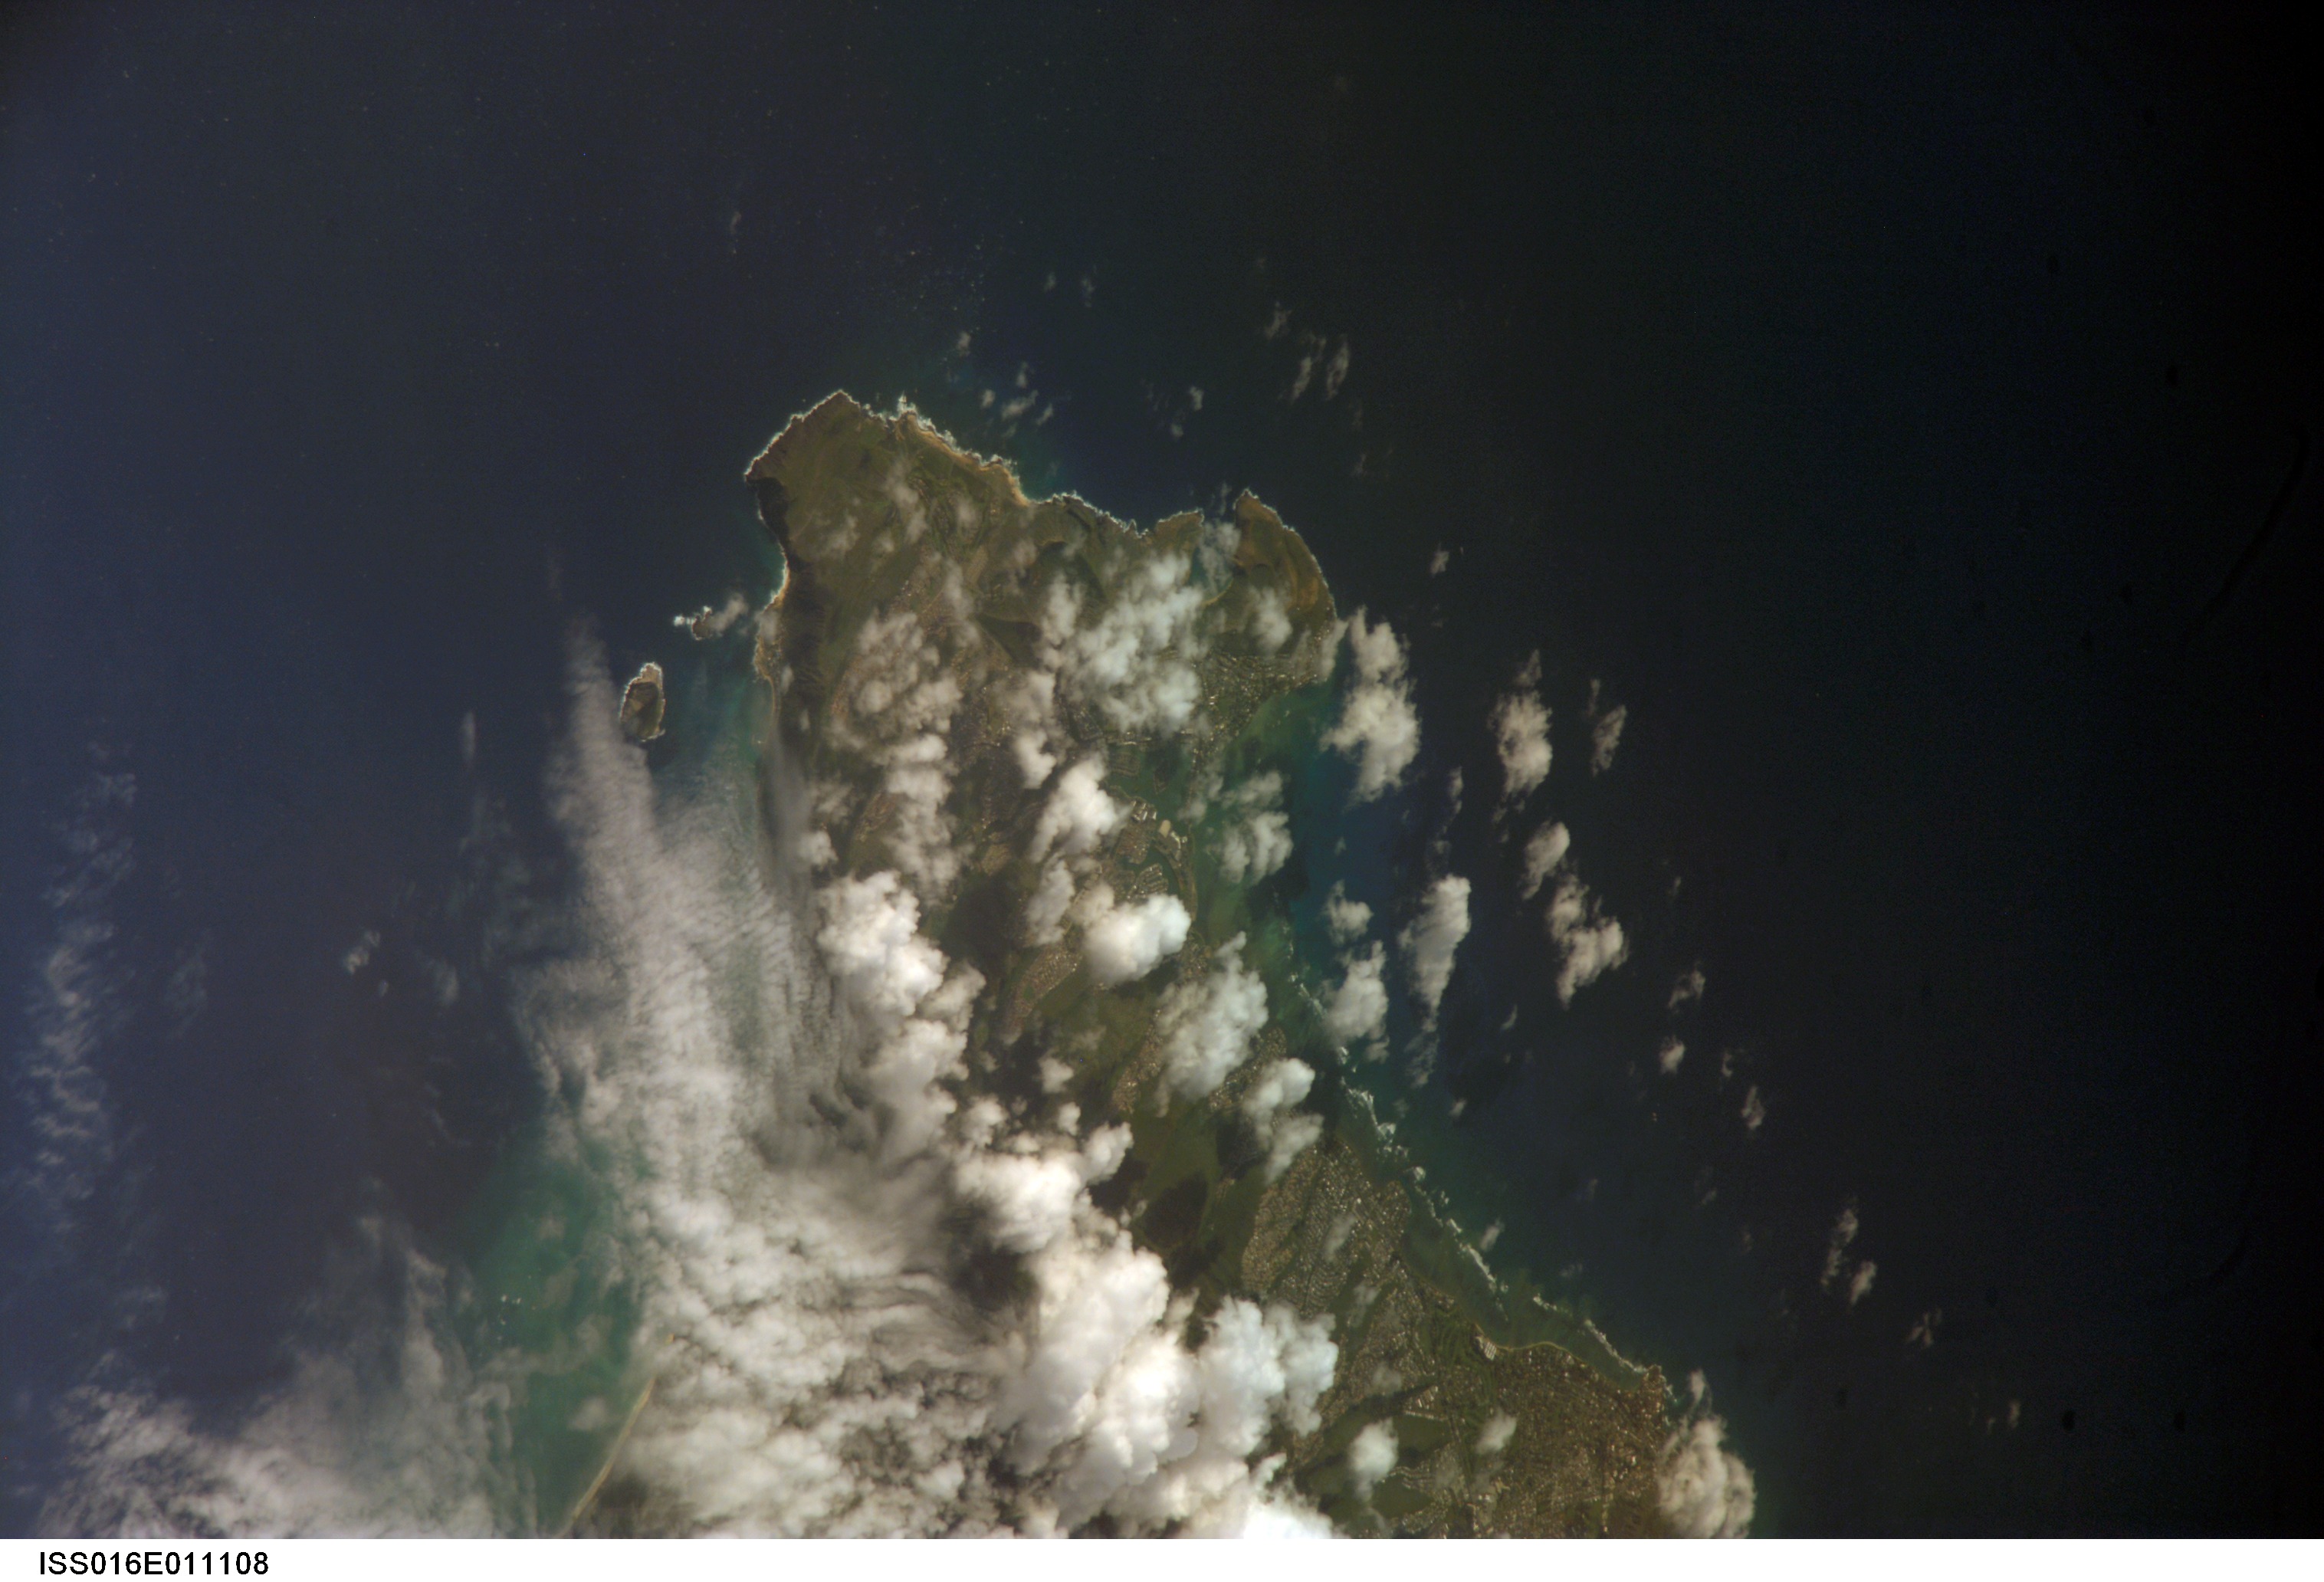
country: USA-HAWAII
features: OAHU, KOKO HEAD, MAKAPUU PT.
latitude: 21.3
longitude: -157.7
